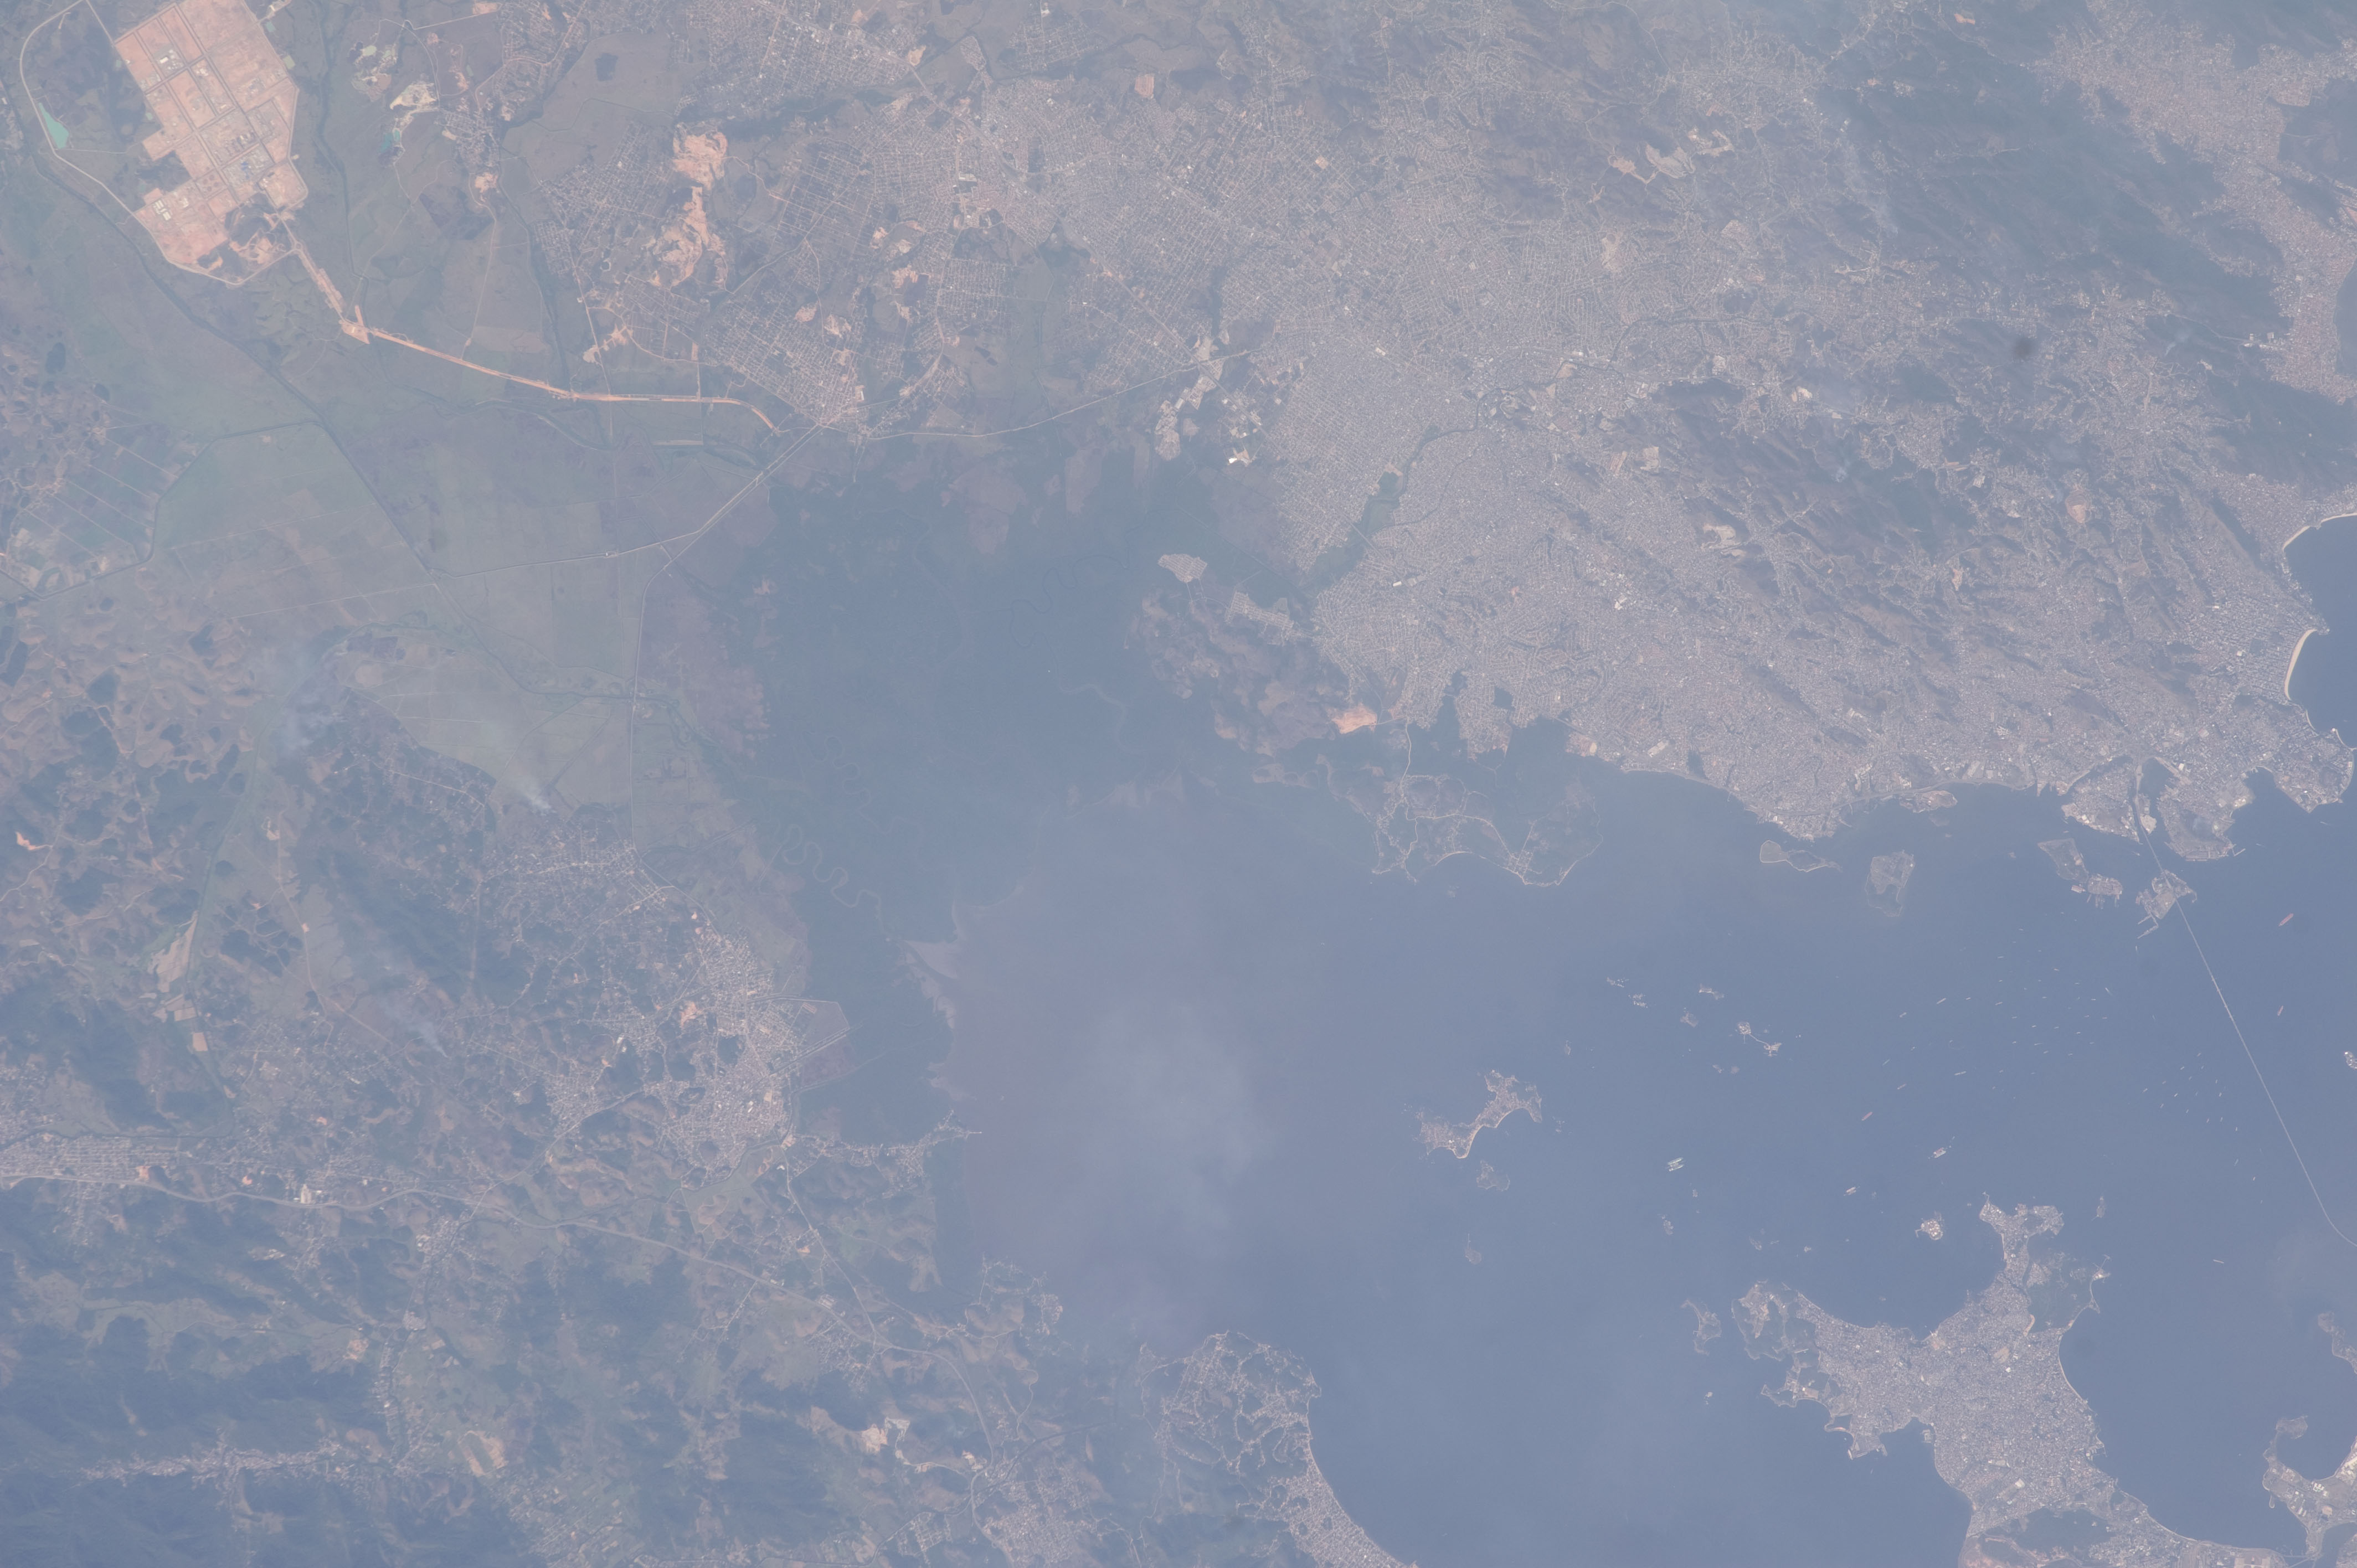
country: BRAZIL
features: GUANABARA B., SHIPS, SAO GONCALO, MAGE
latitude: -22.7
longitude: -43.0
